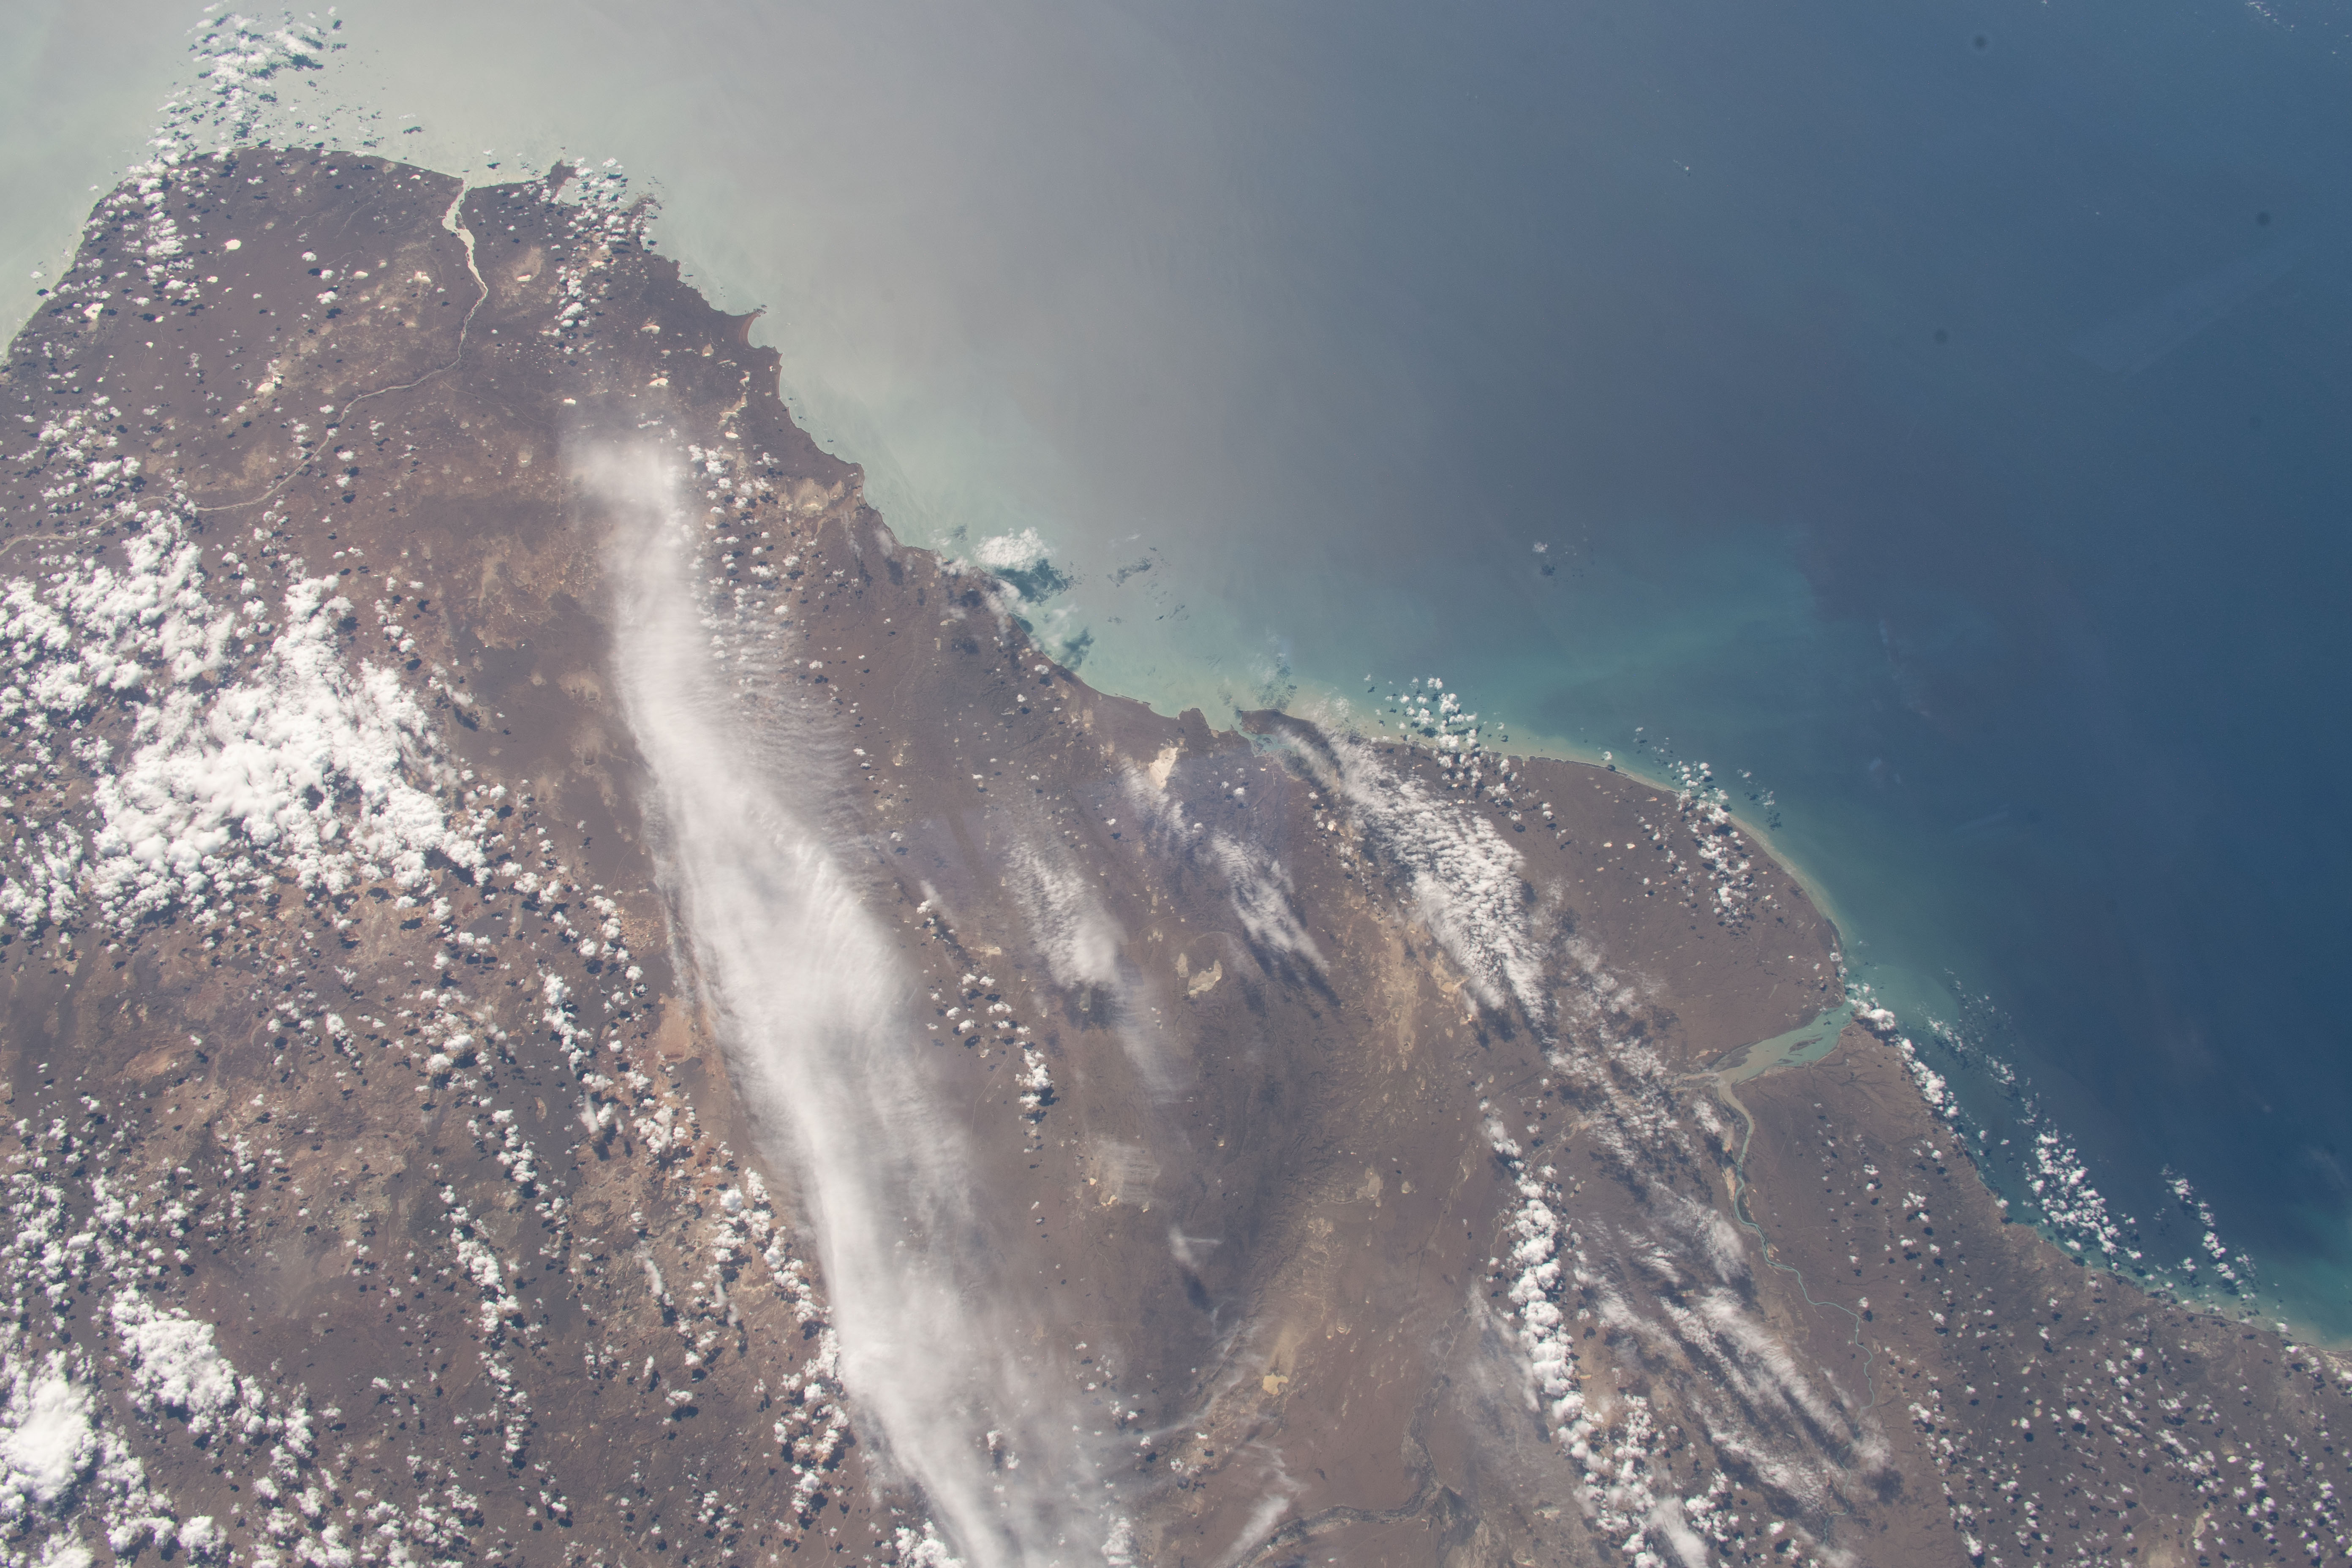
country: ARGENTINA
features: BAHIA GRANDE
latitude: -49.0
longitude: -67.5
